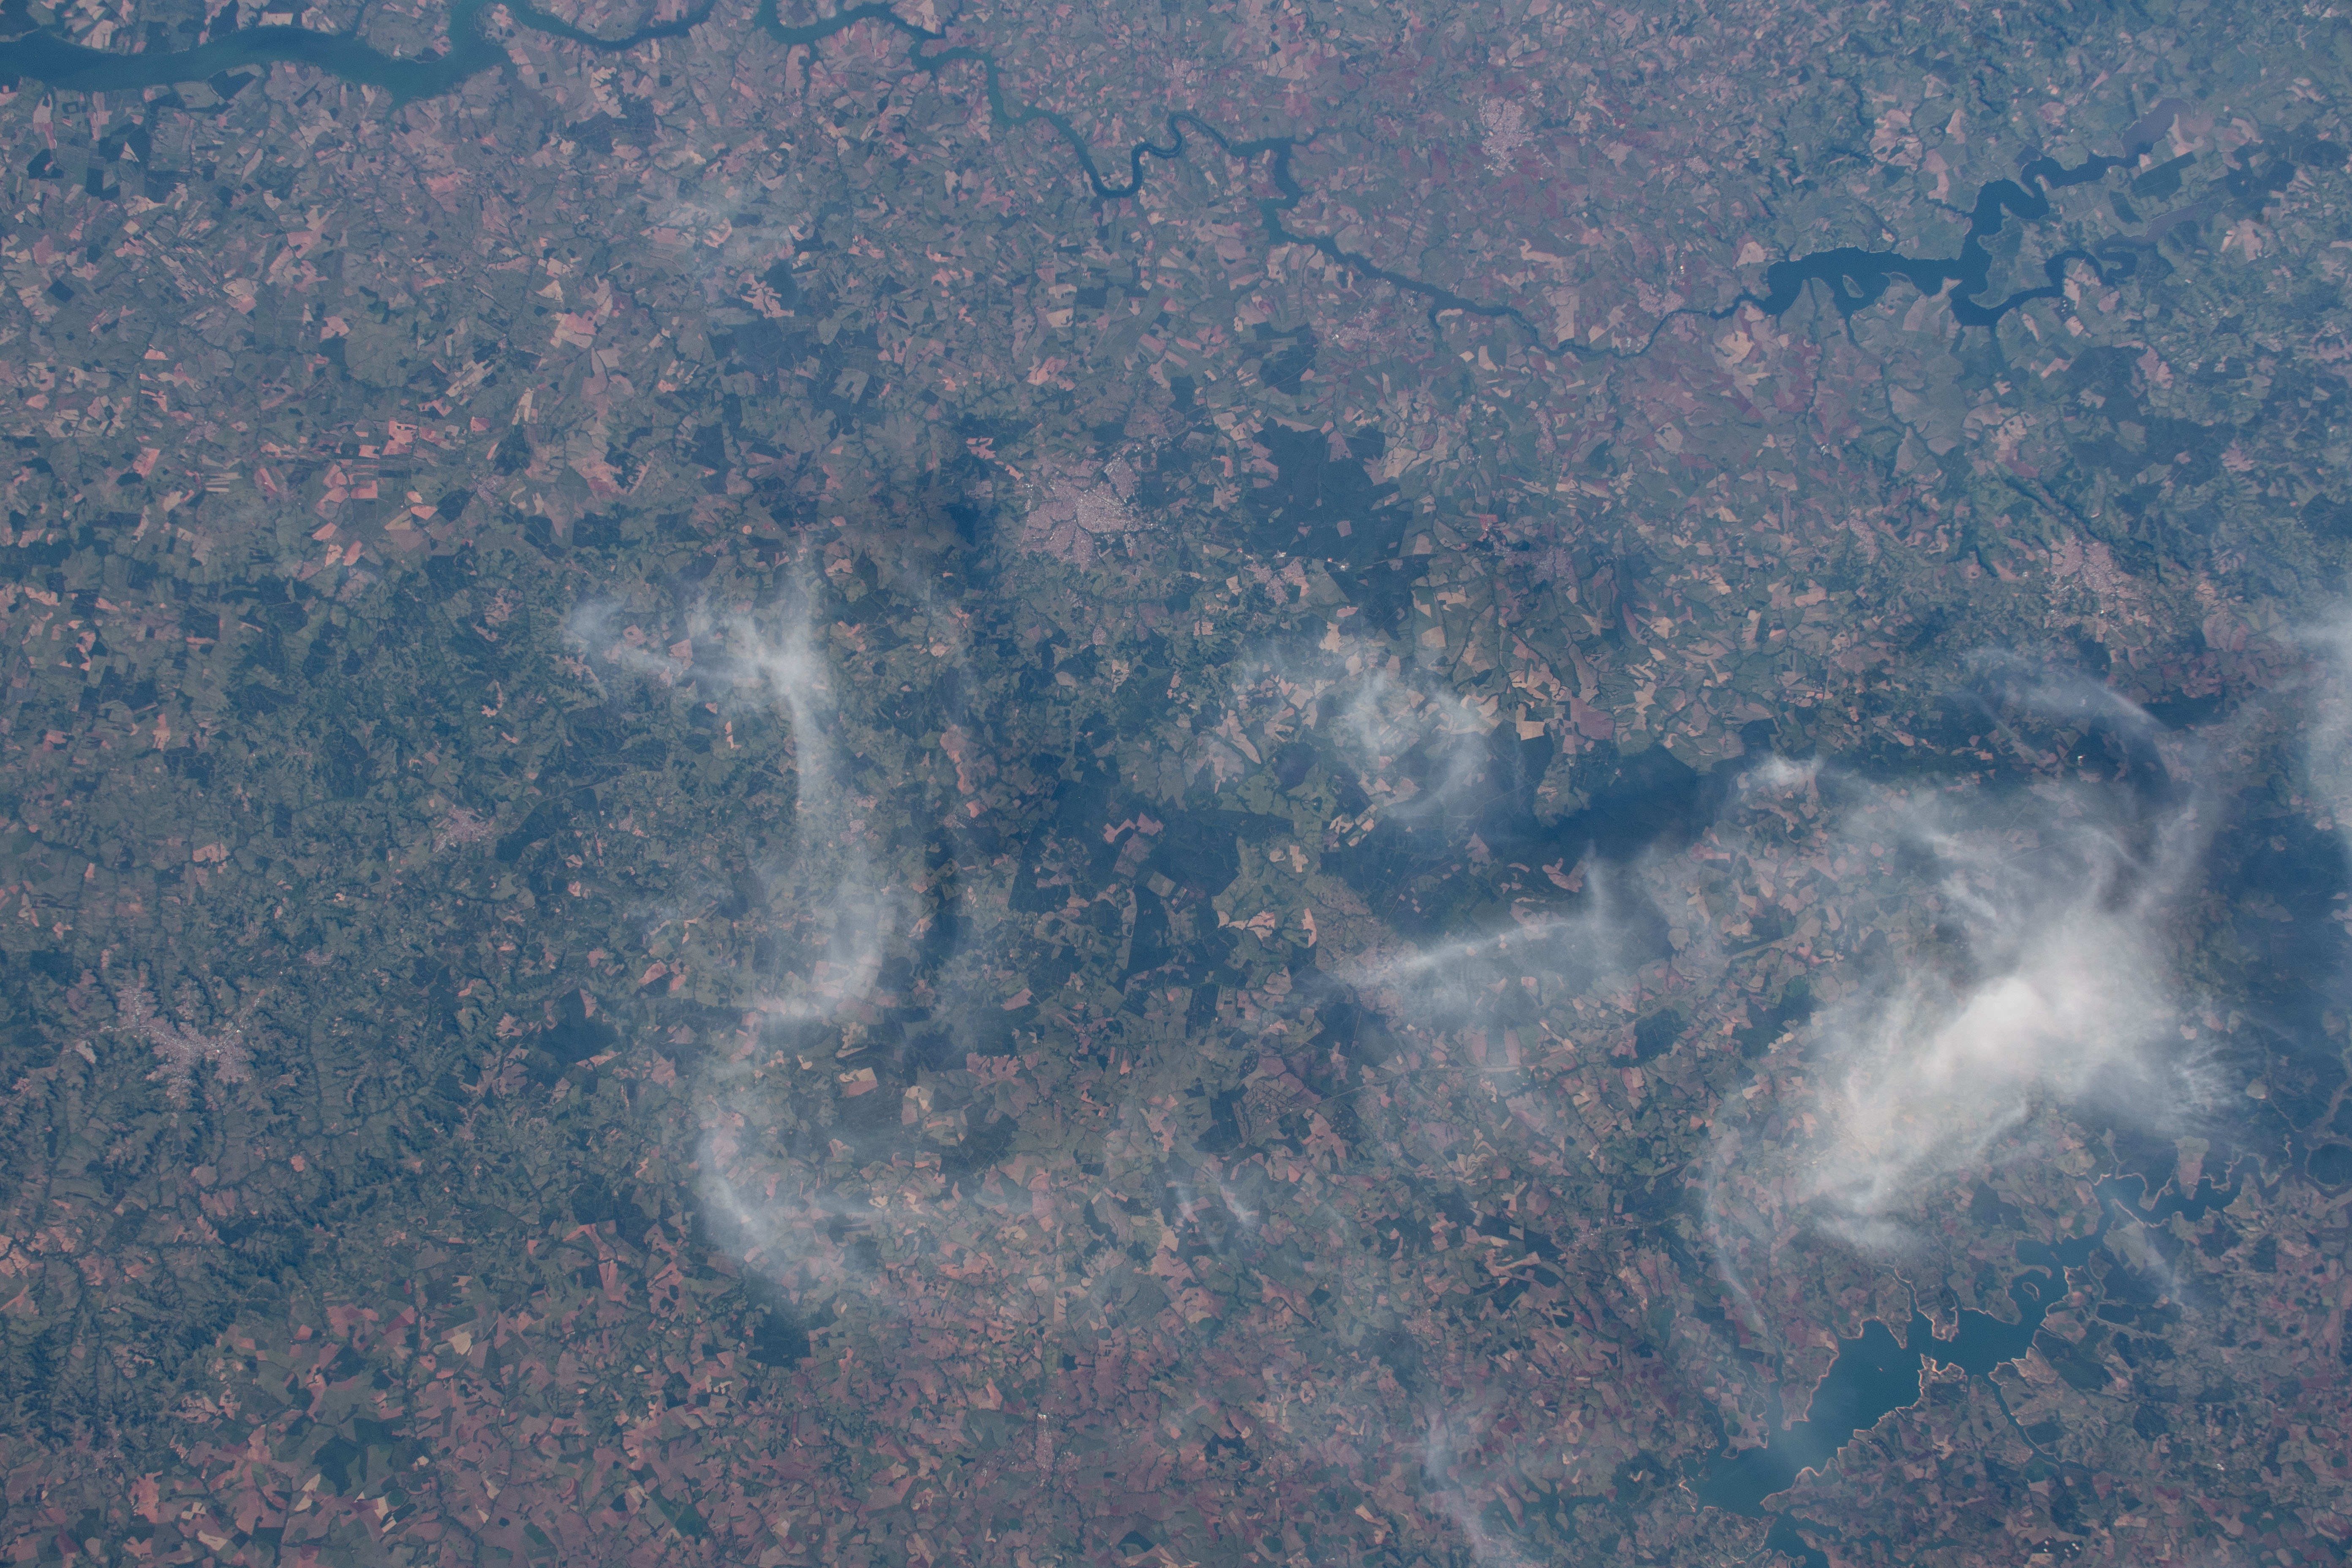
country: BRAZIL
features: RIO PIRACICABA, TIETE RIVER
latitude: -22.5
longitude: -49.0
